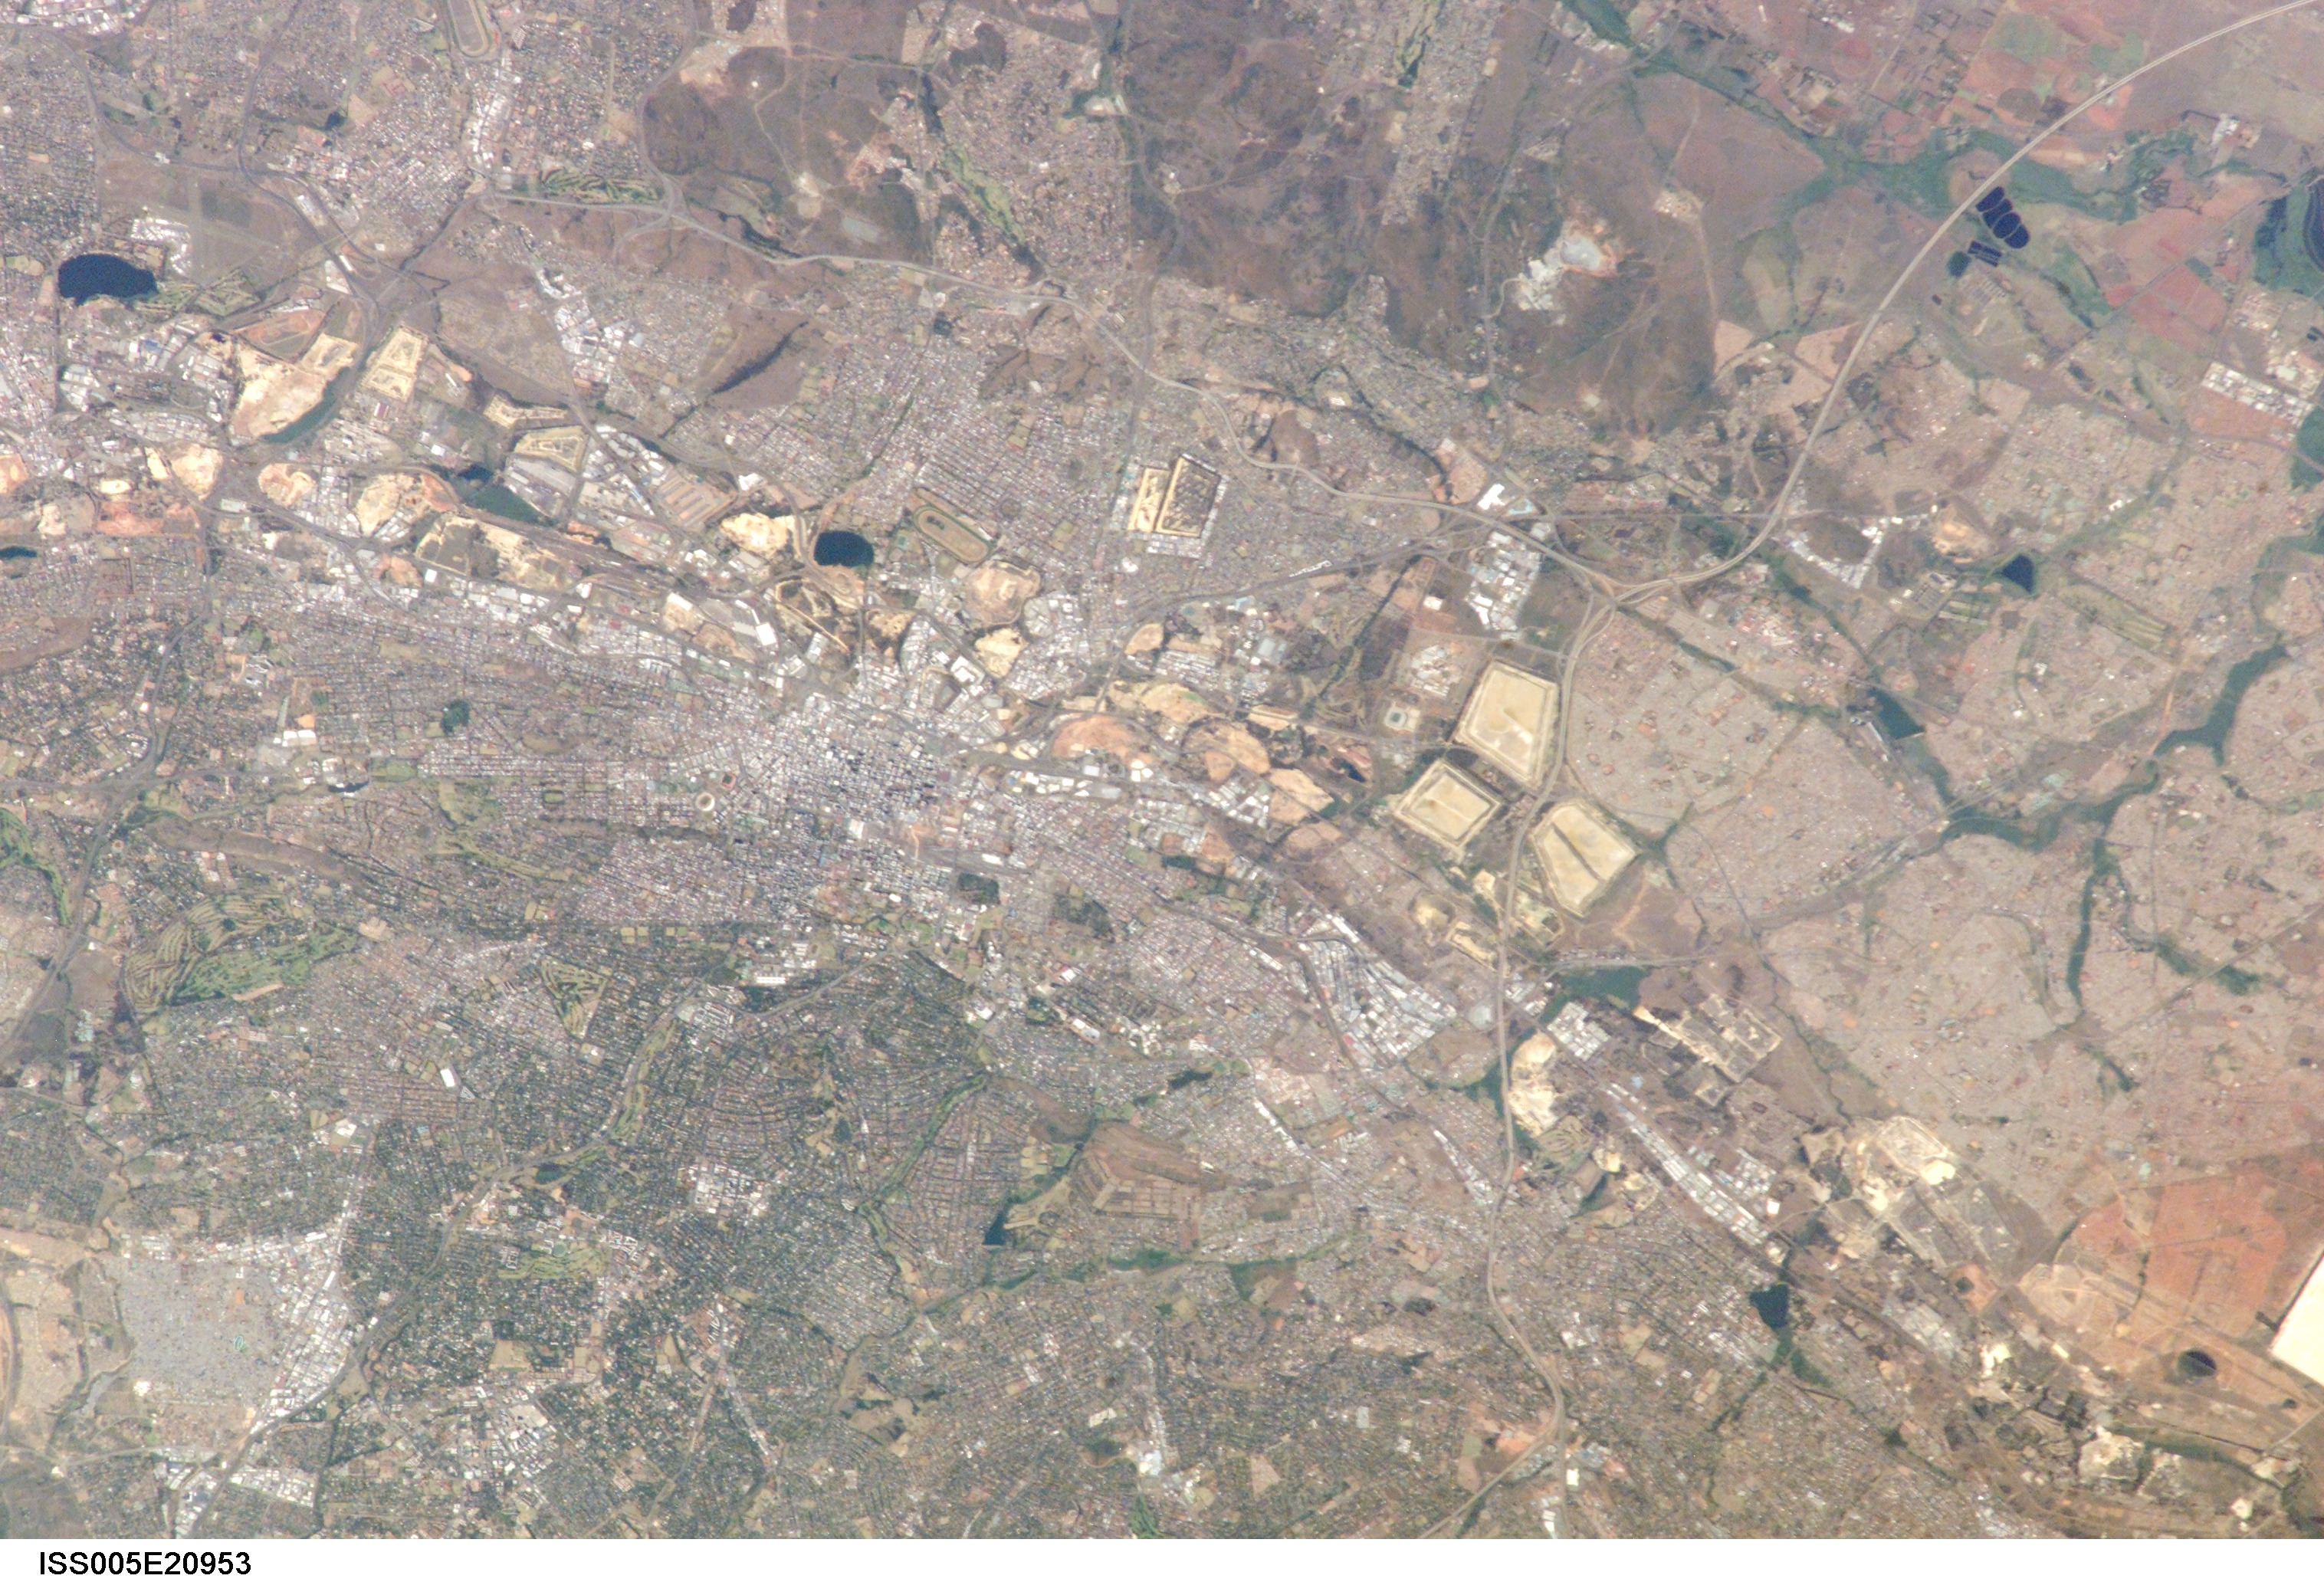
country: REPUBLIC SOUTH AFRICA
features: JOHANNESBURG, AGR., PANS
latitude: -26.2
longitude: 28.1
